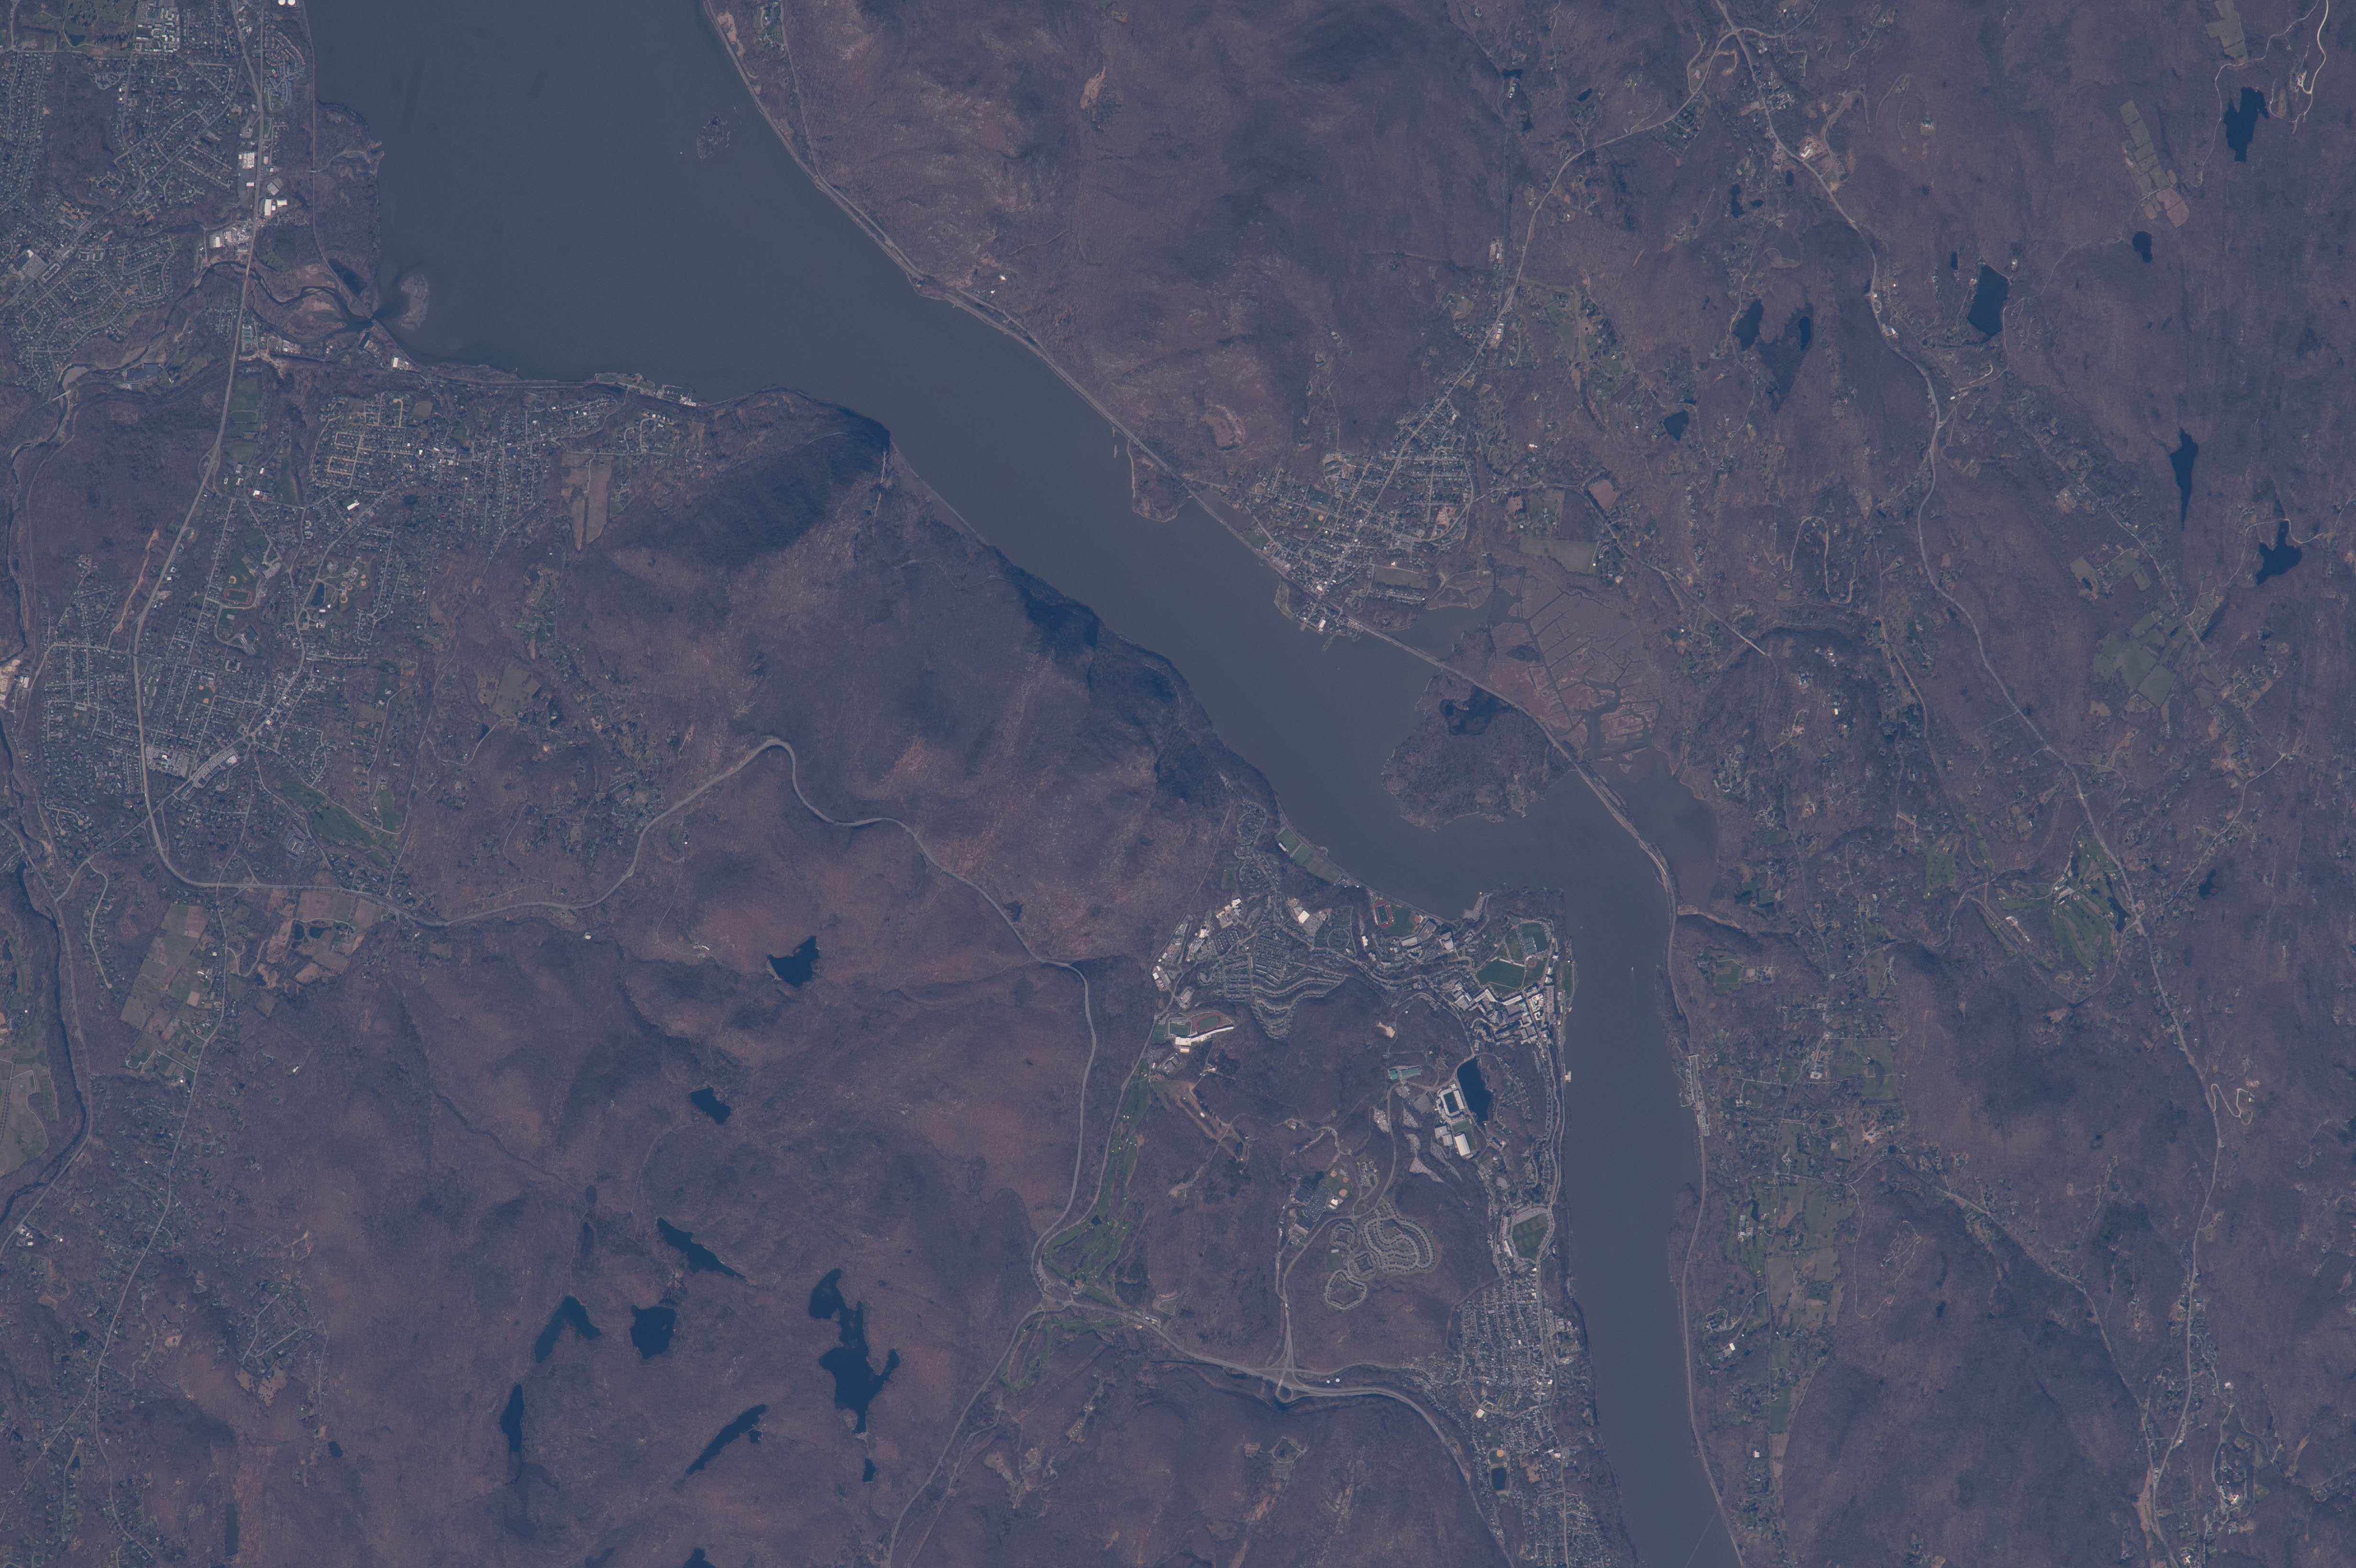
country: USA-NEW YORK
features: HUDSON RIVER, WEST POINT, LAKES, HIGHLAND FALLS, CONSTITUTION I., CORNWALL
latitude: 41.4
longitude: -74.1
